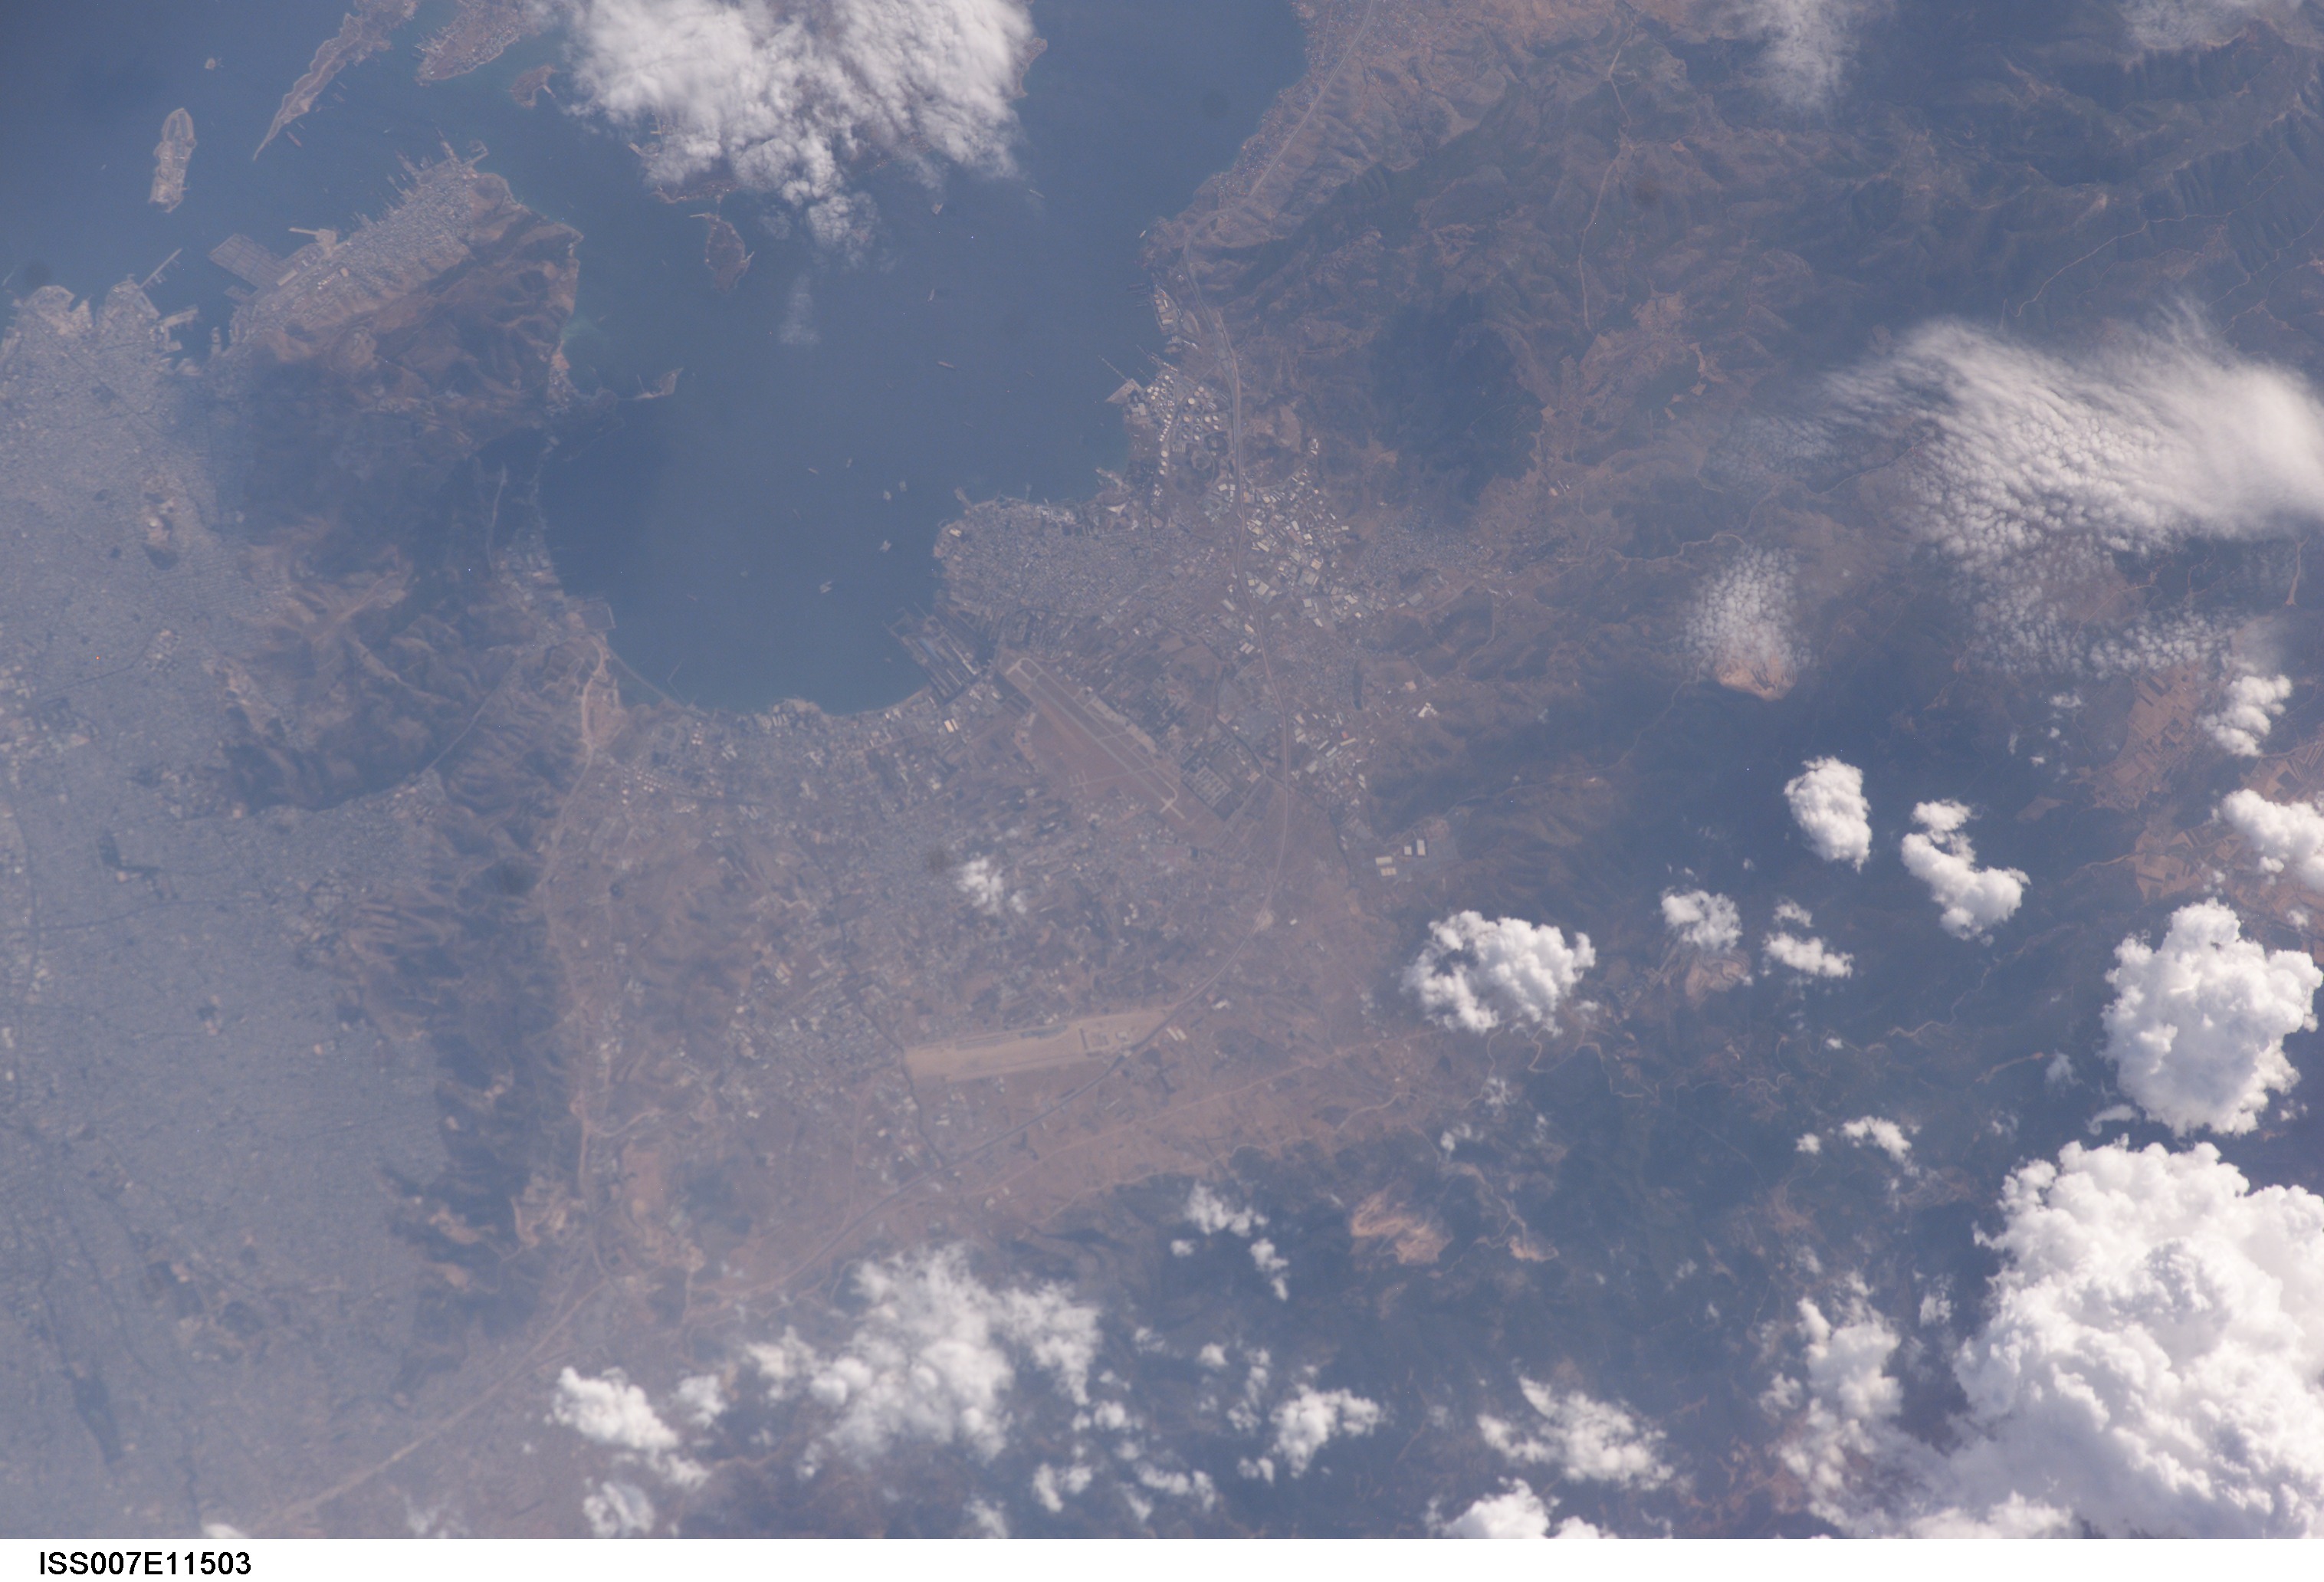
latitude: 38.0
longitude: 23.4
